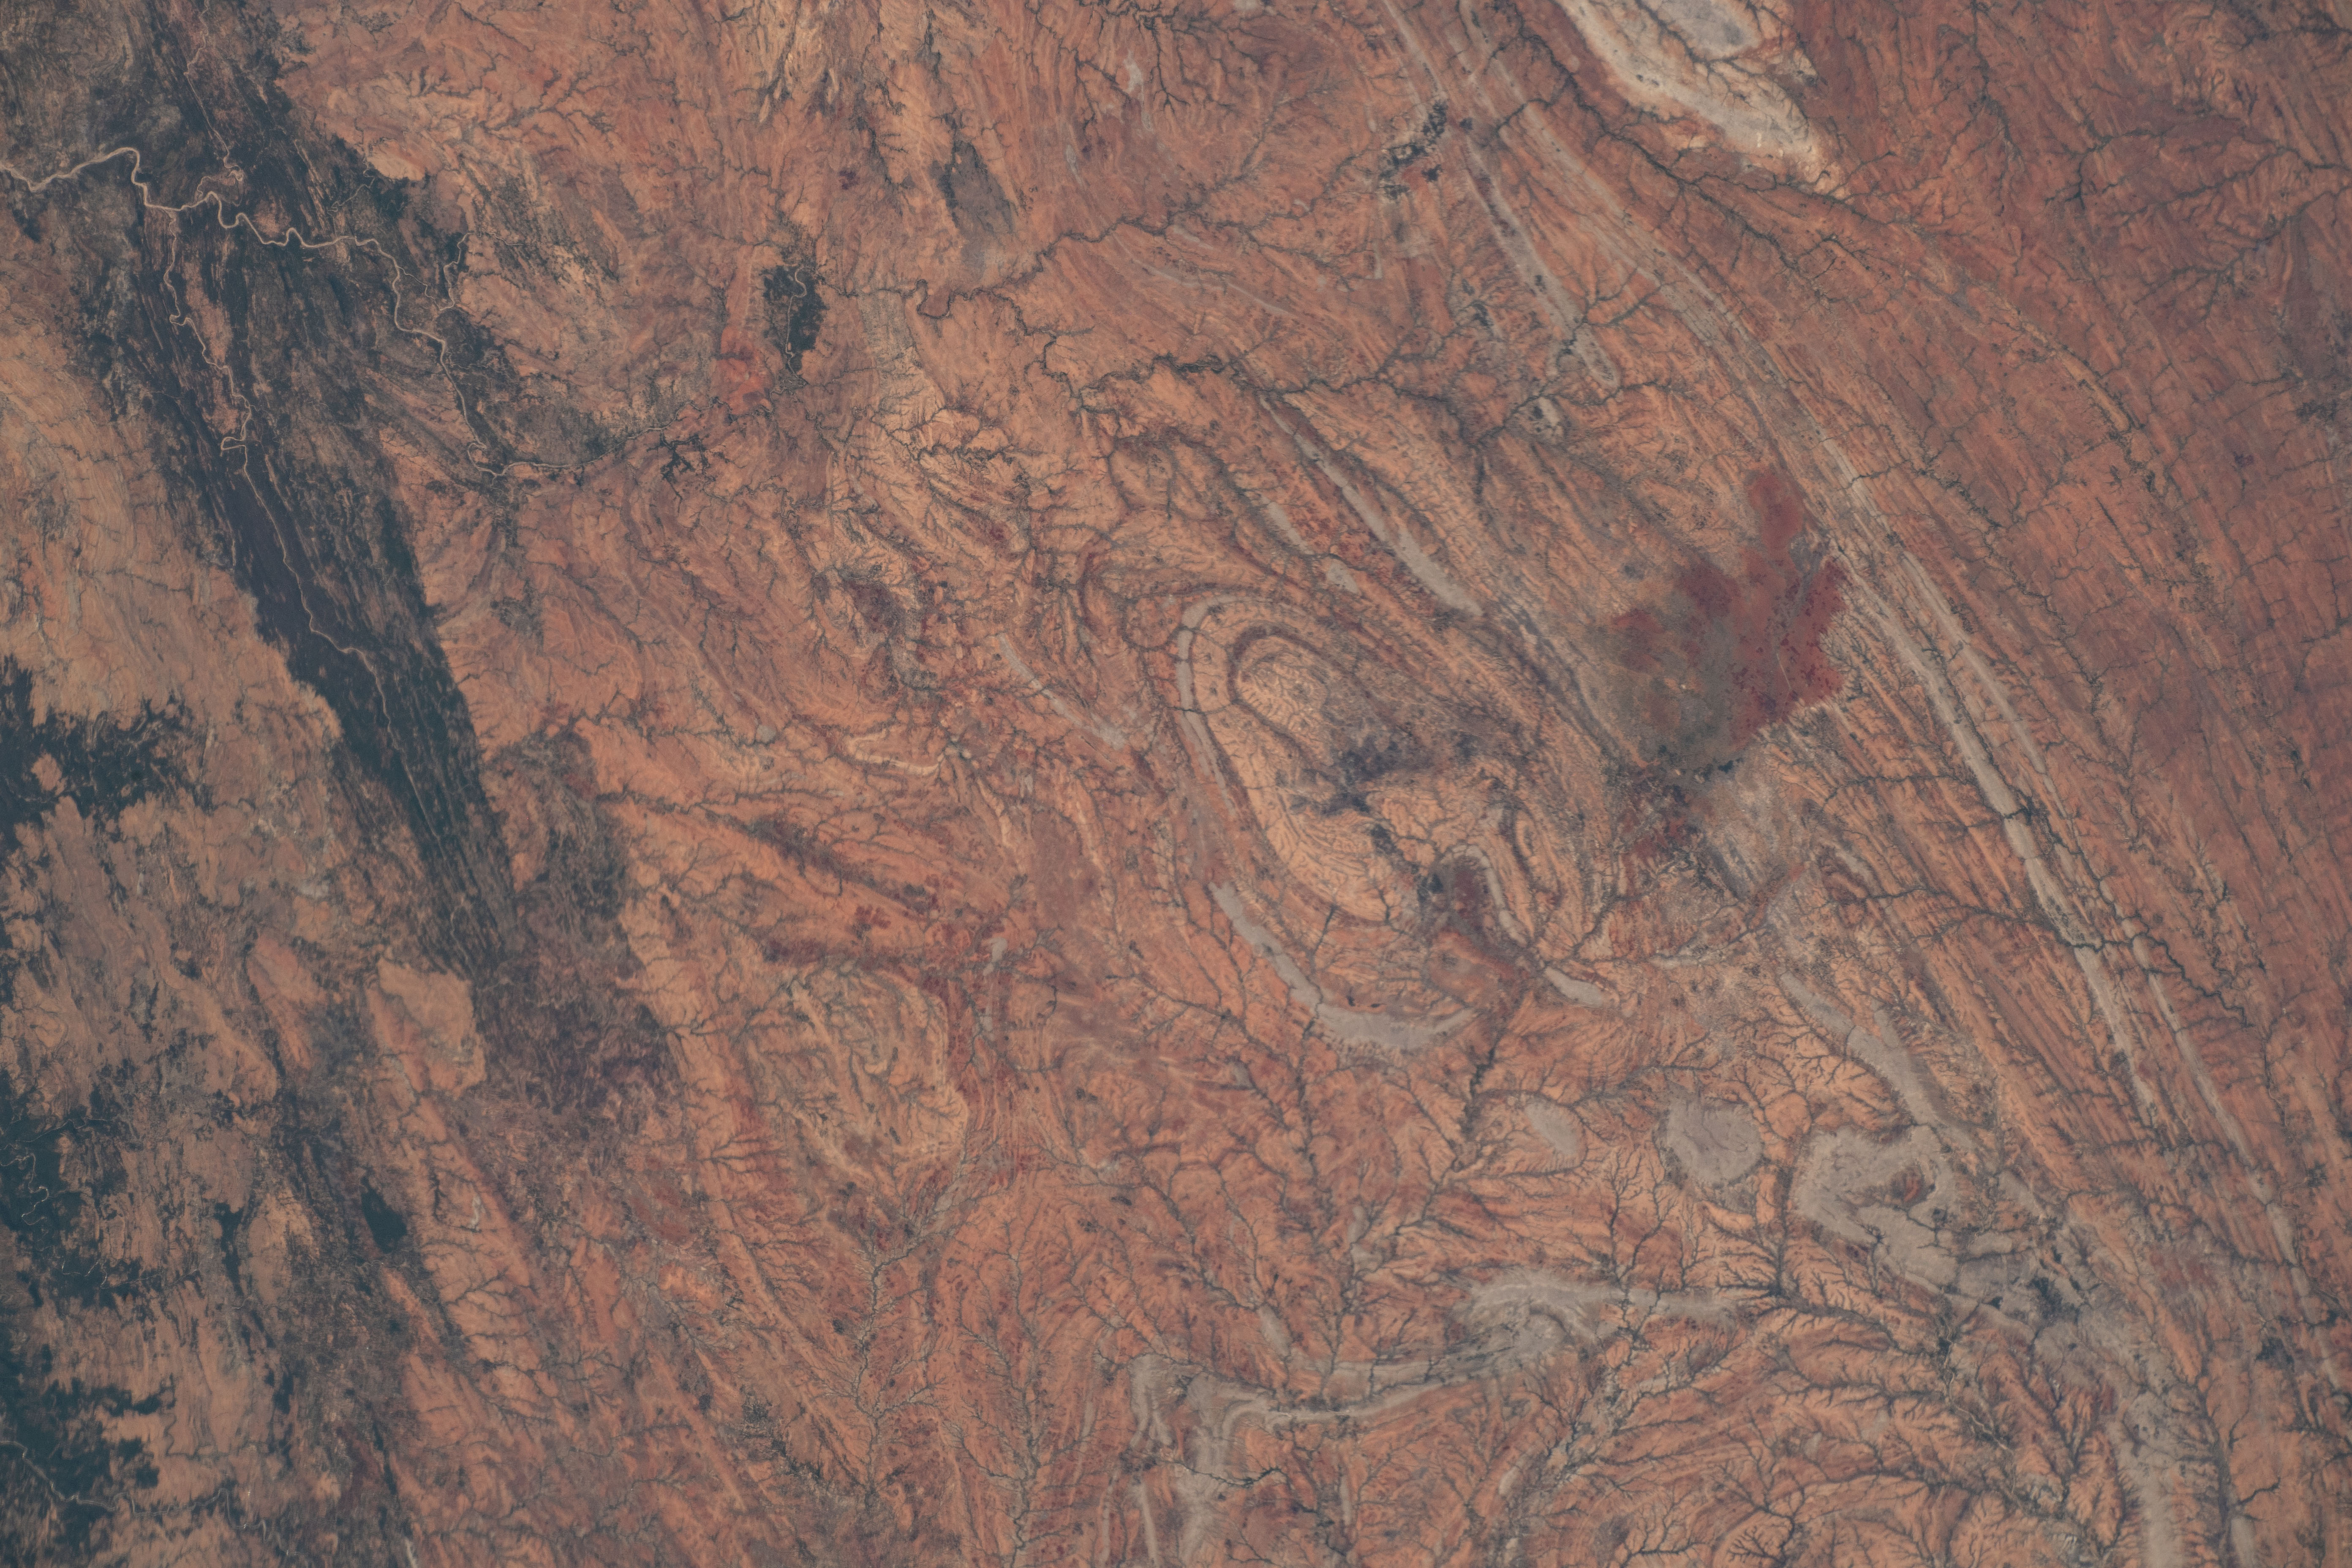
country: MADAGASCAR
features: MADAGASCAR, TOLIARA, BEZA MAHAFALY RESERVE, FOTADREVO
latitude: -24.0
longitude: 44.9
